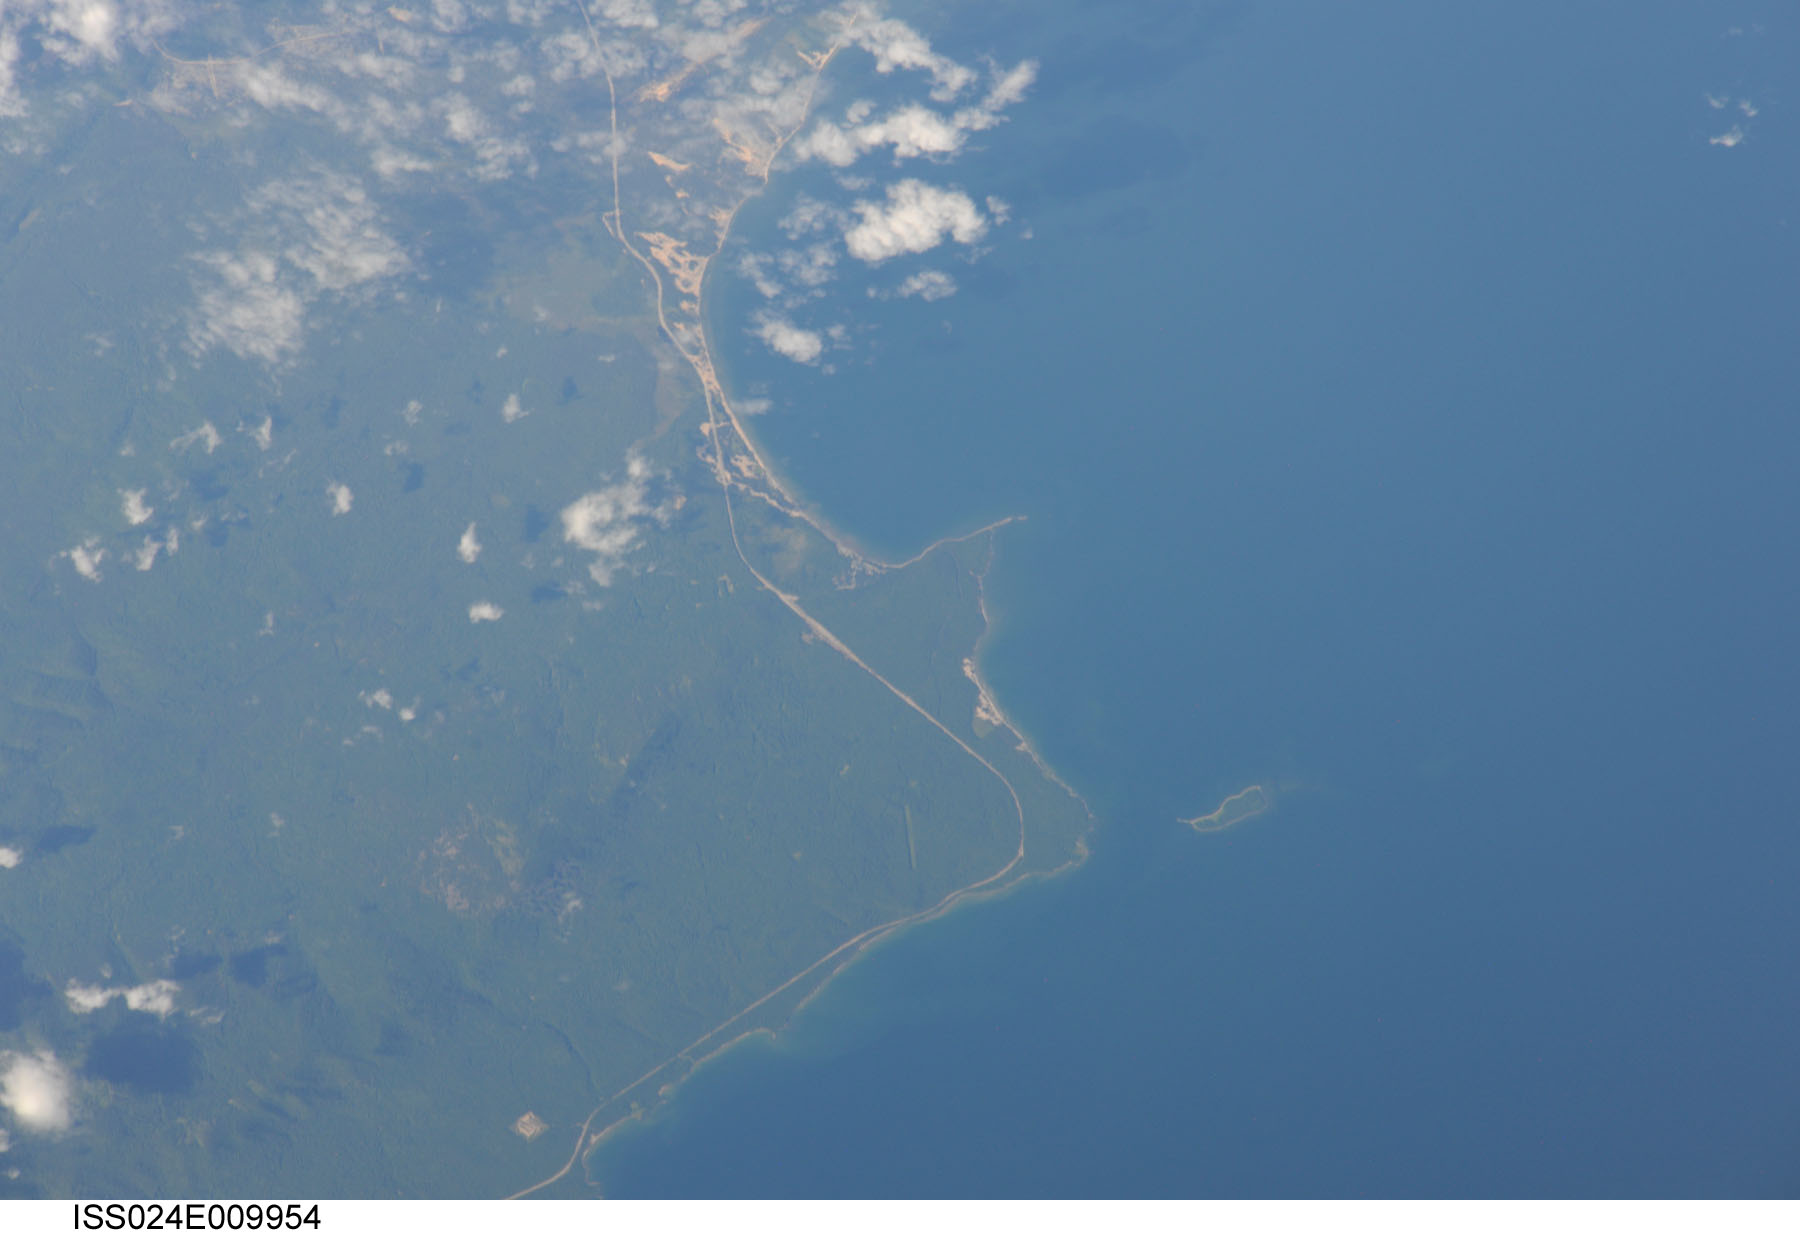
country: RUSSIAN FEDERATION
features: BEZYMYANKA, E. SHORE OF LAKE BAIKAL, N. OF TURKA
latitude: 51.9
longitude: 108.6
